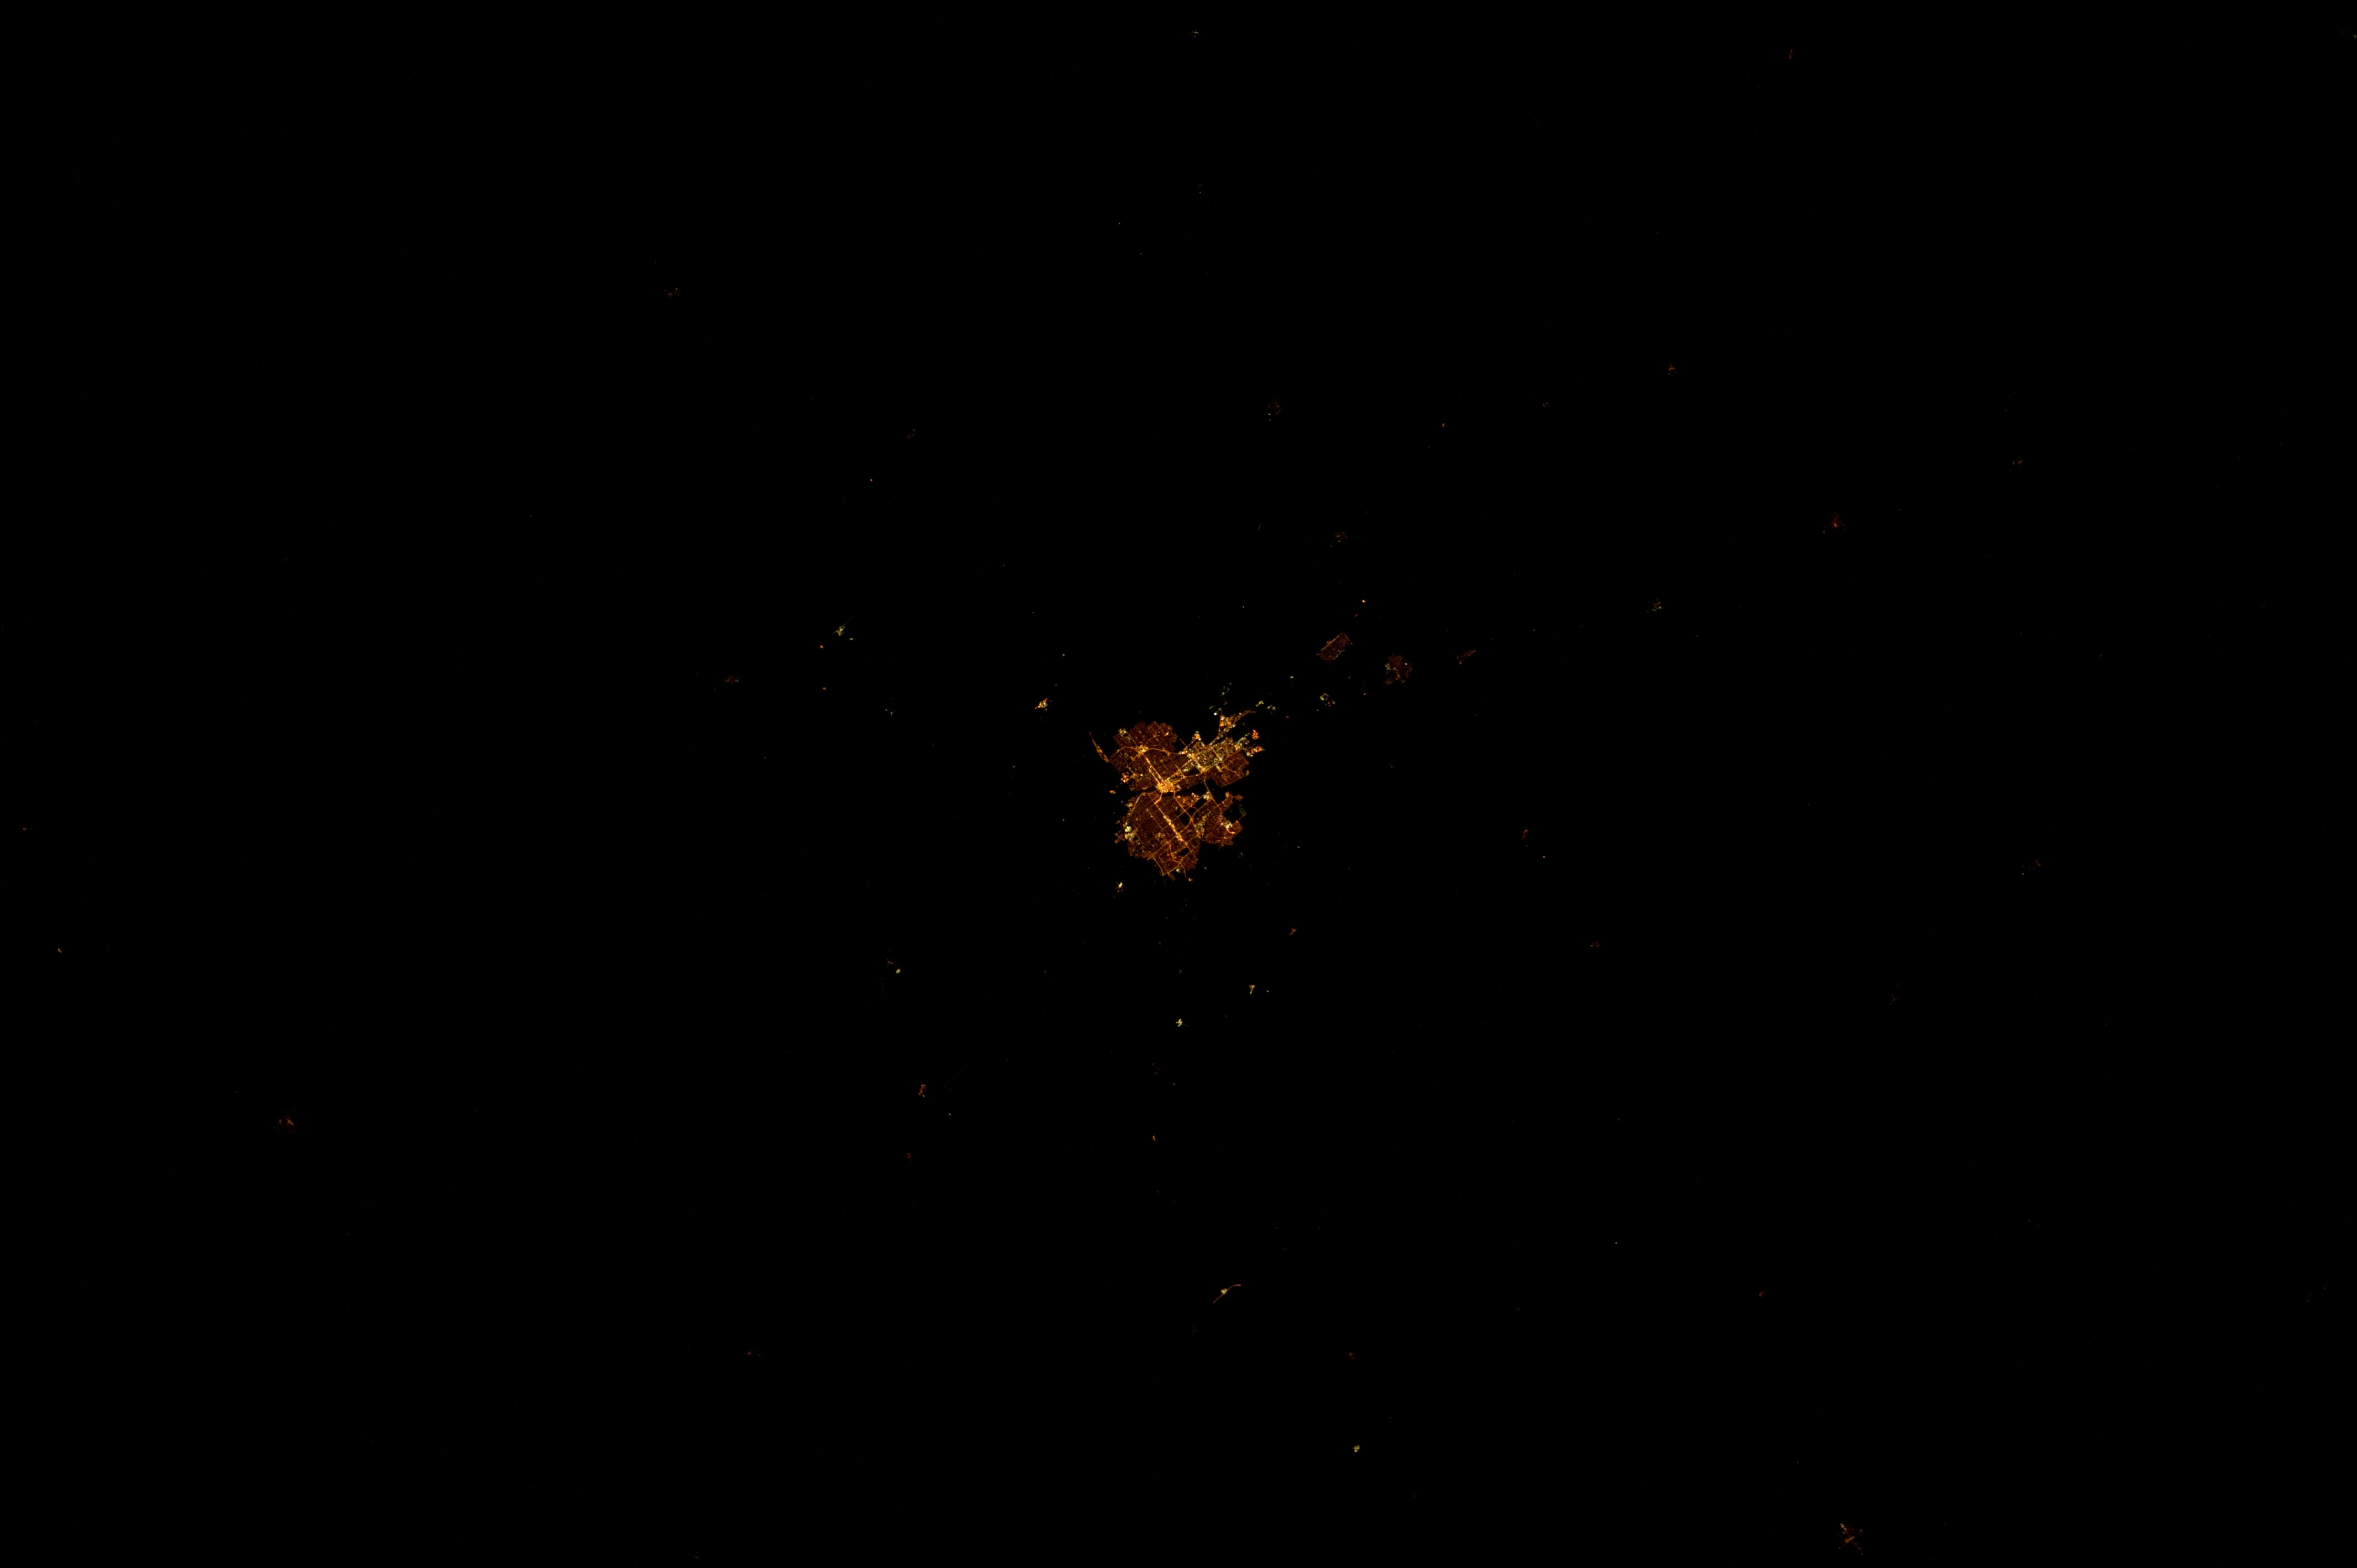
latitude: 52.1
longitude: -106.7
